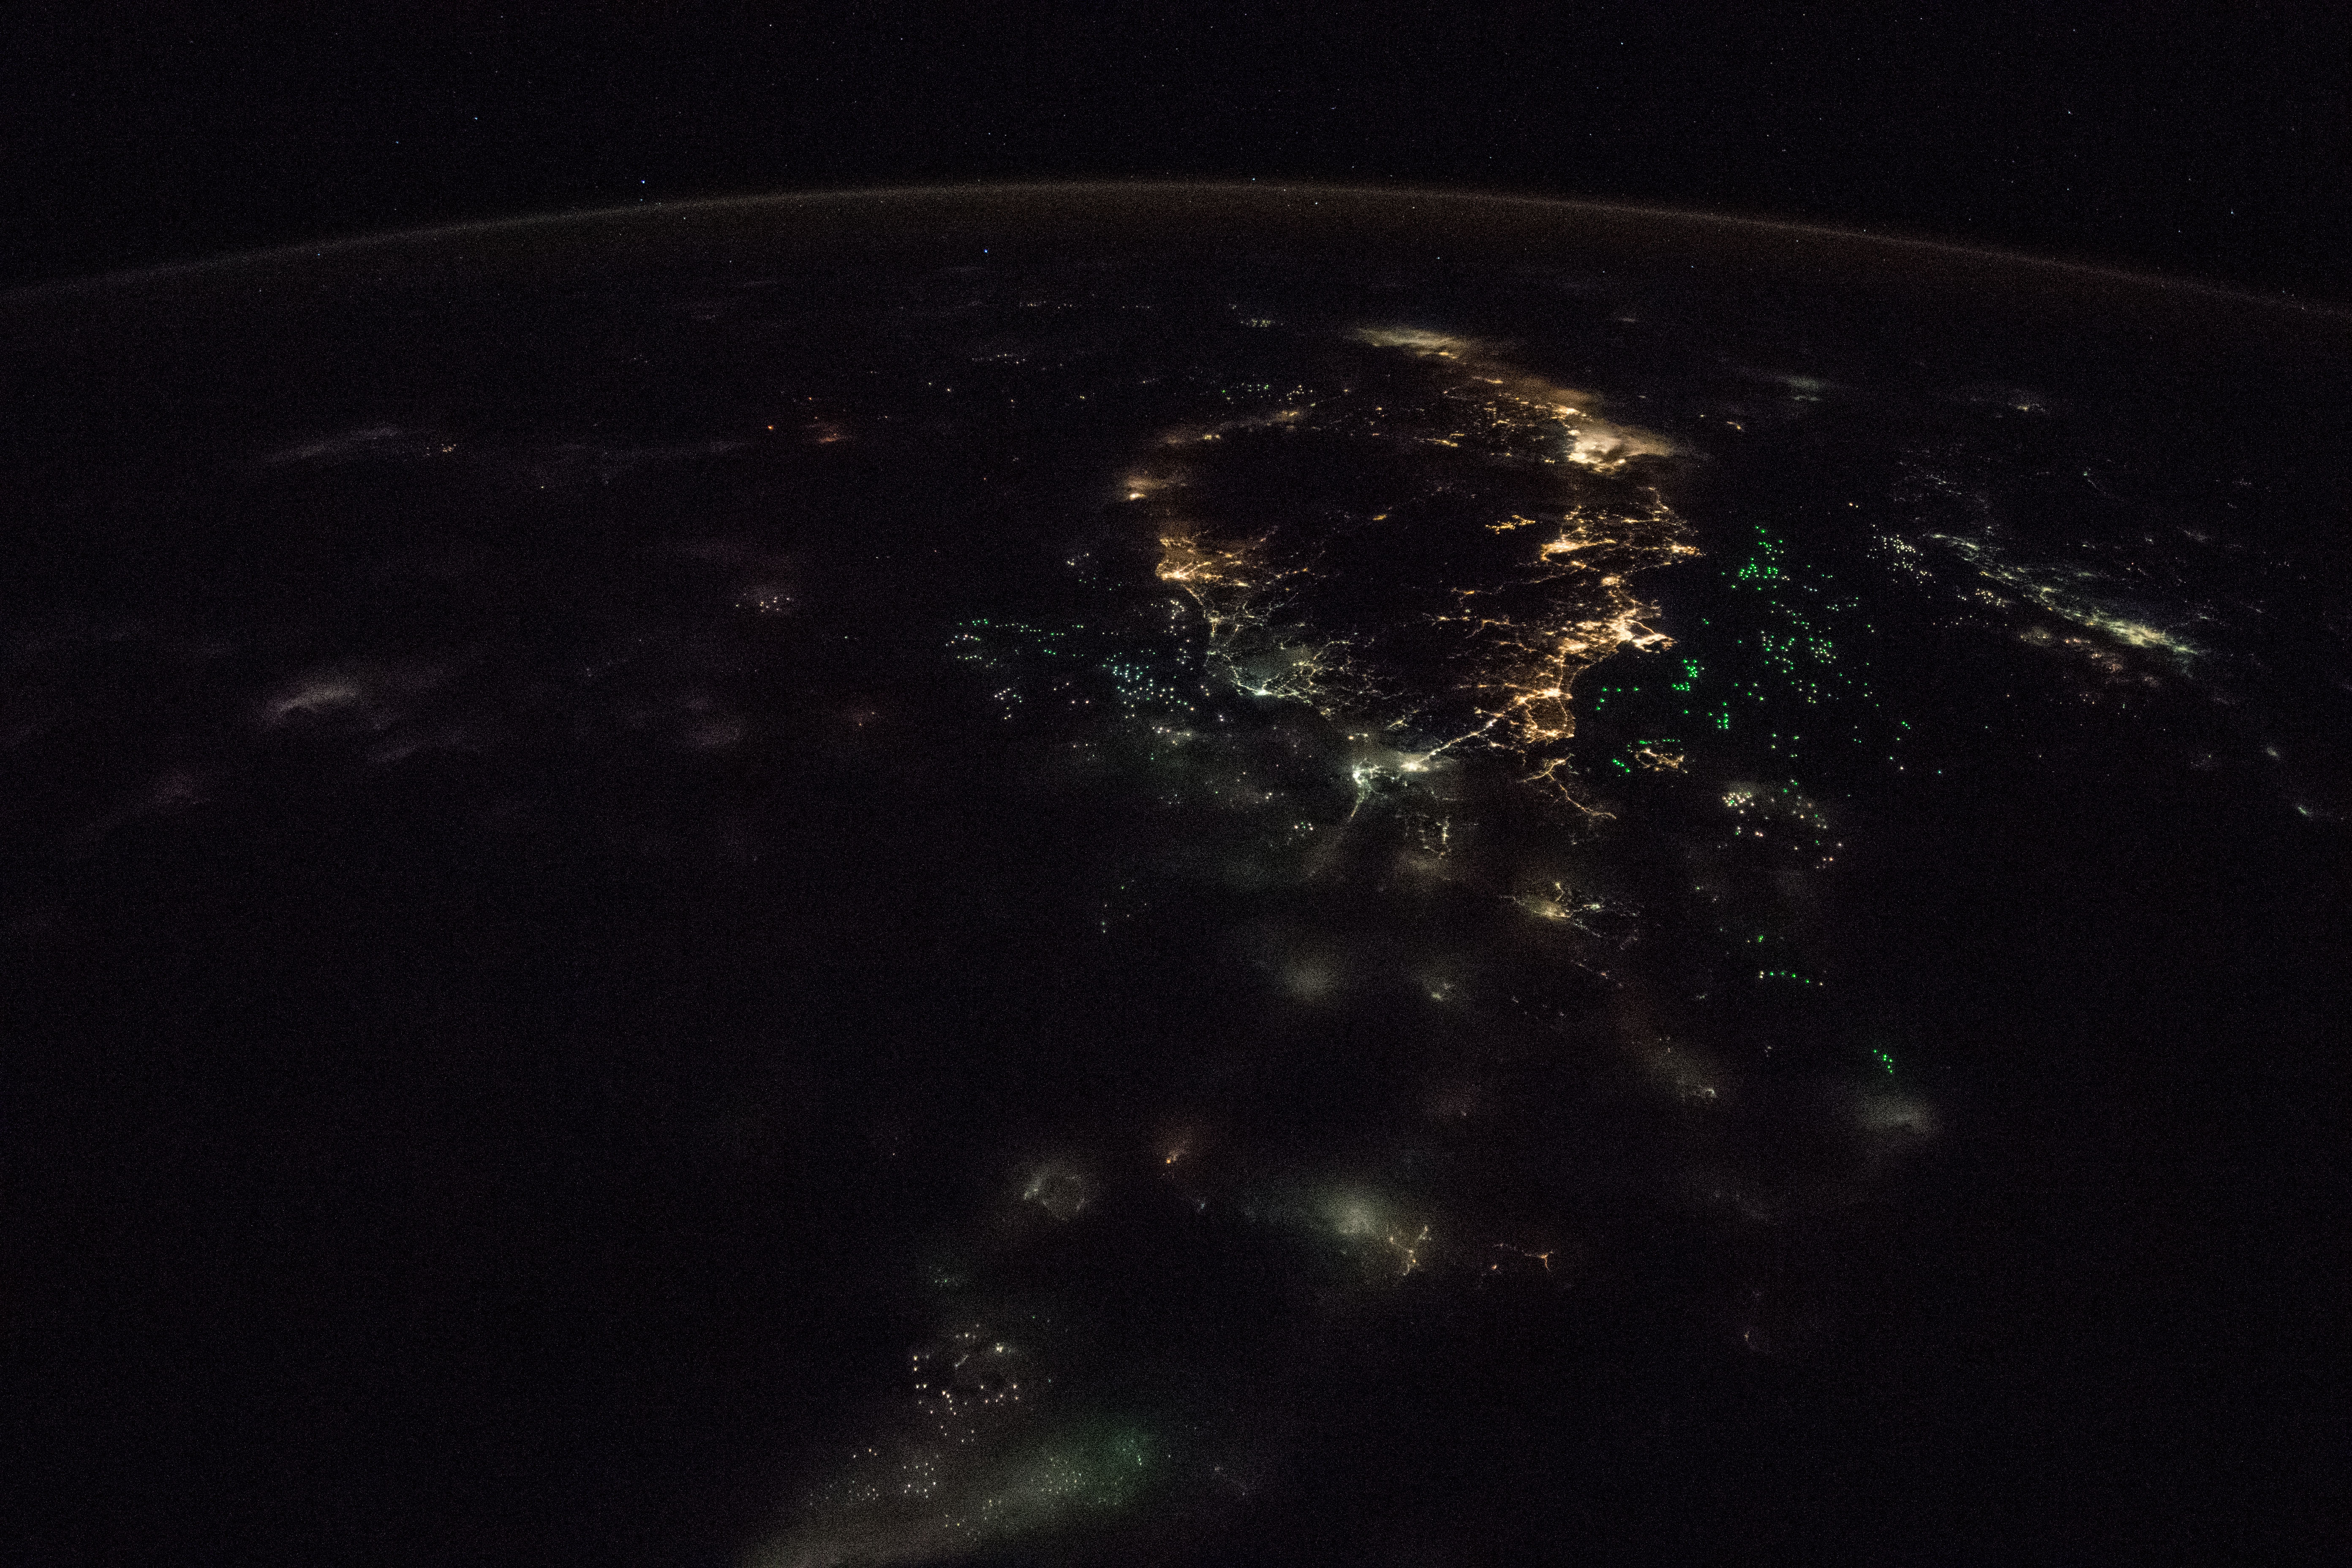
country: THAILAND
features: MALAYSIA, SOUTH OF TAILAND
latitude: 6.5
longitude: 102.0
